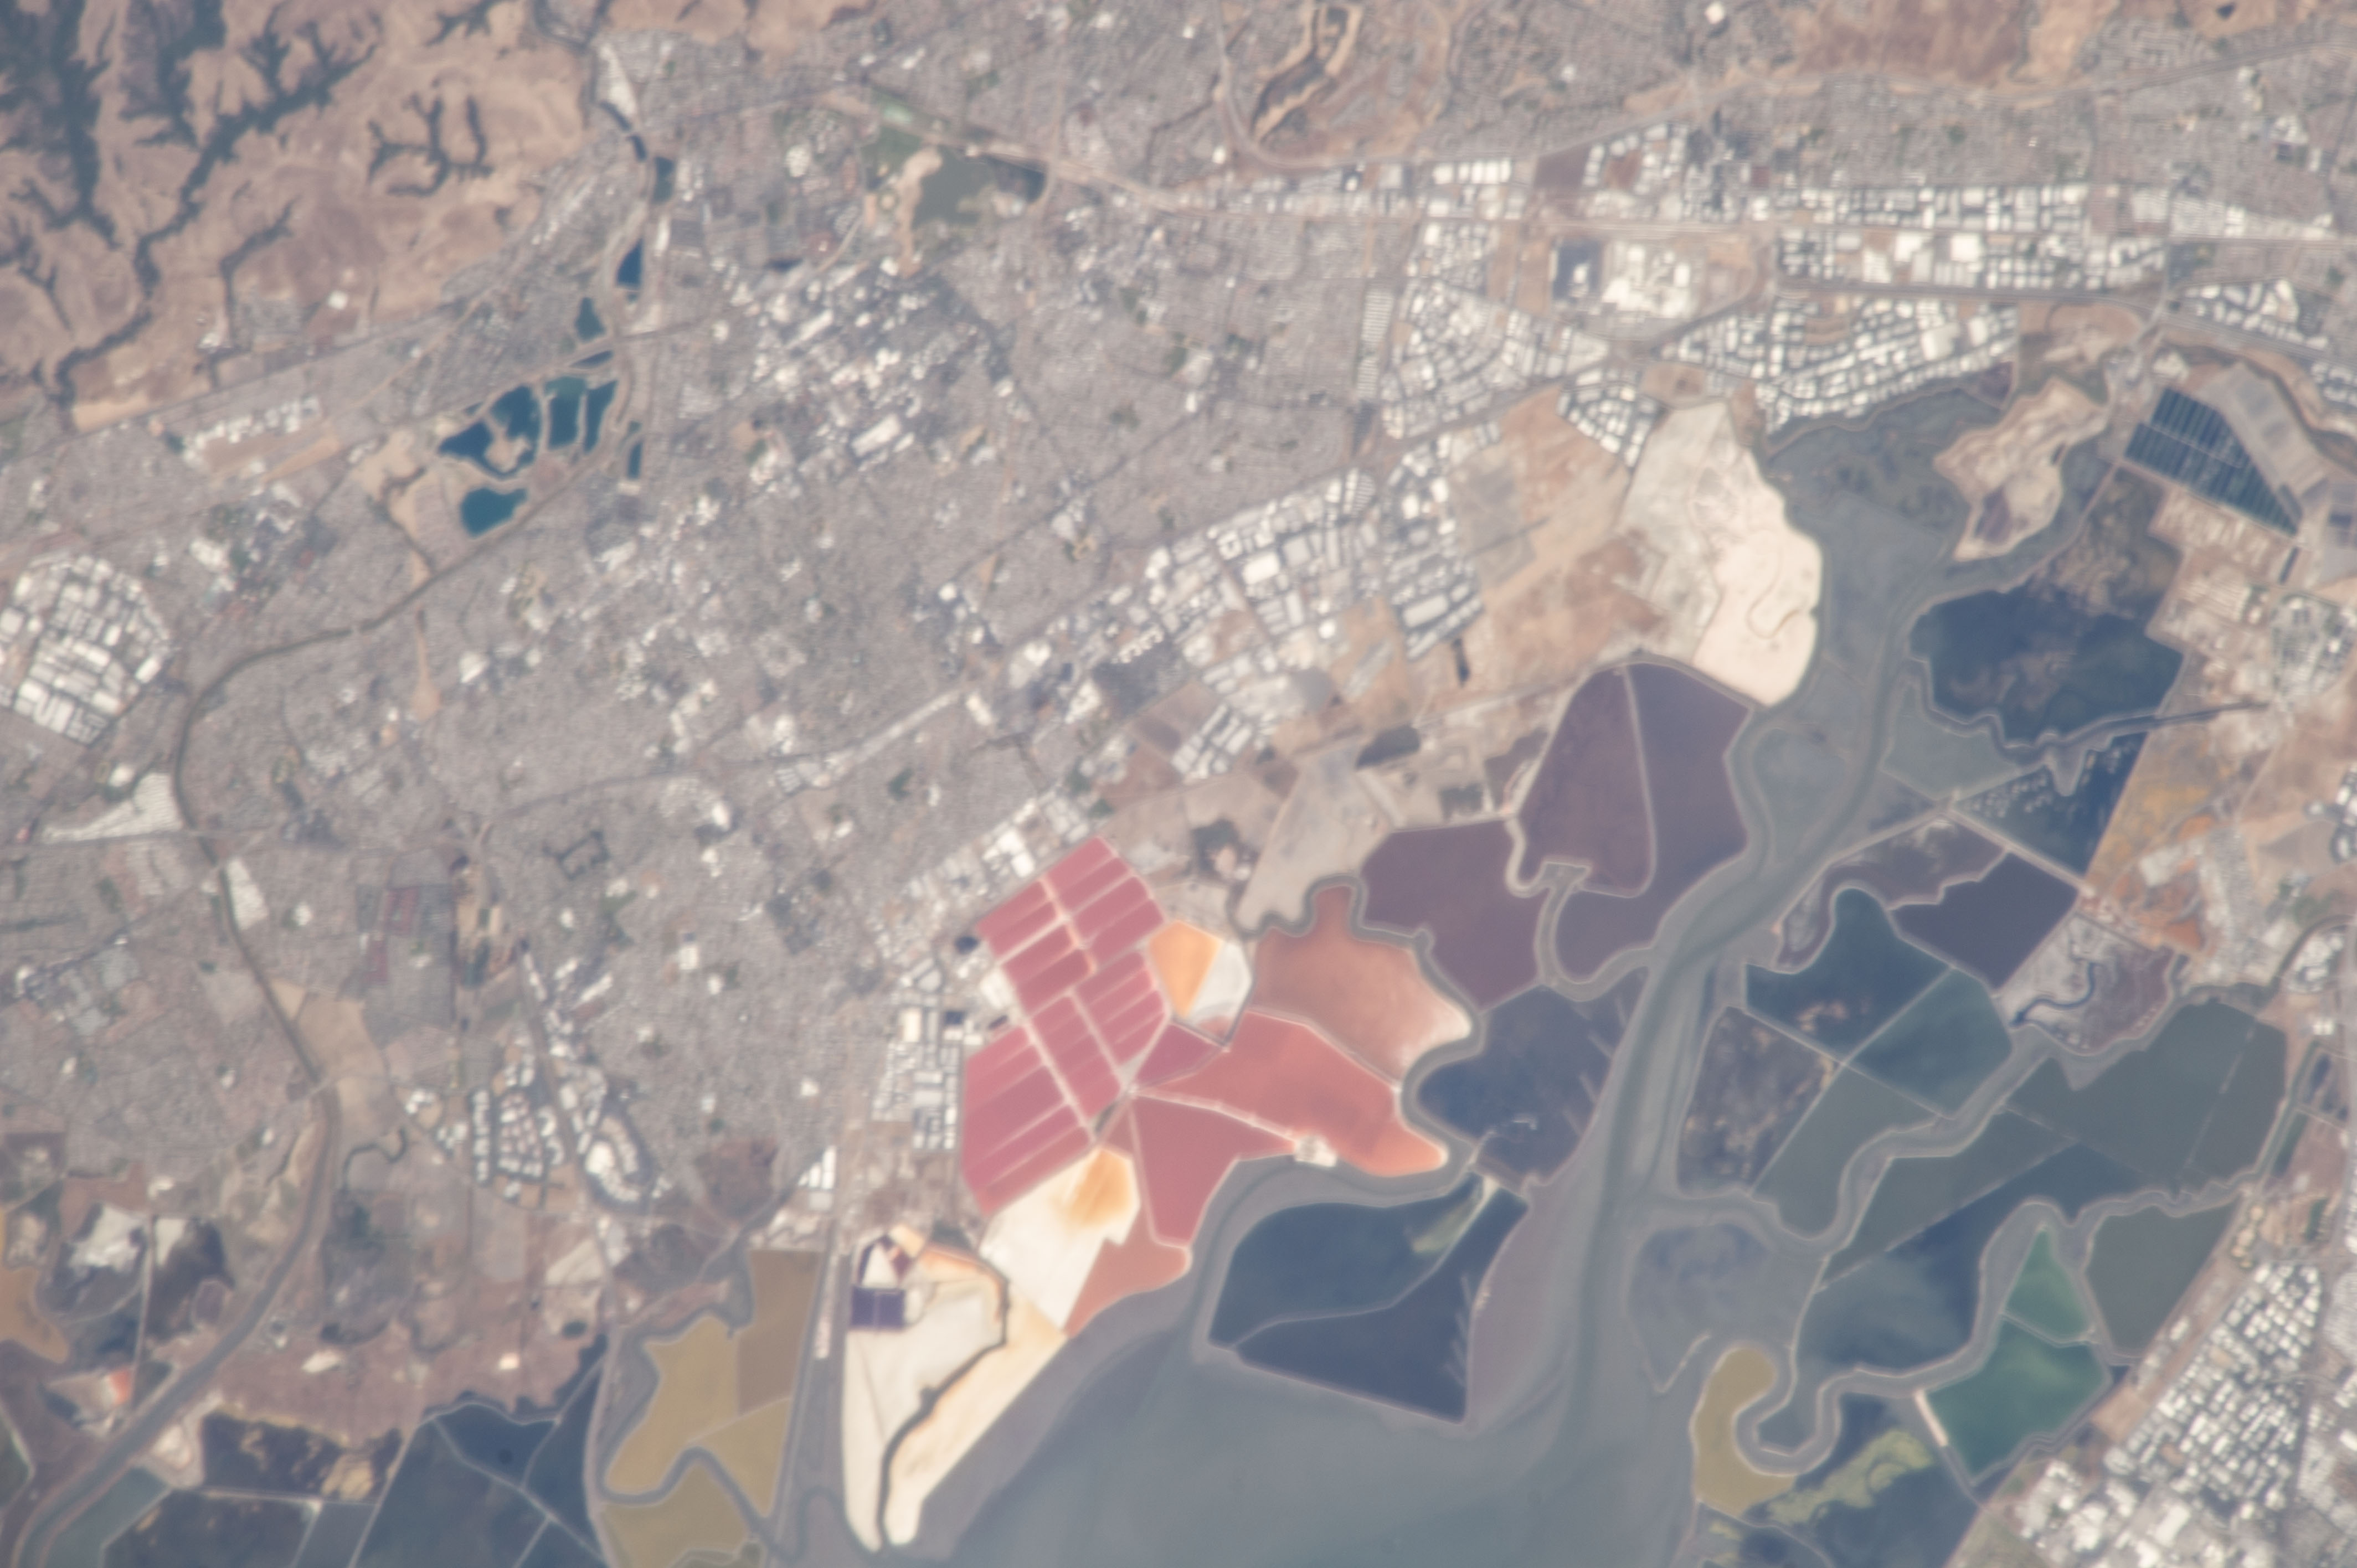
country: USA-CALIFORNIA
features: CY., NEWARK, FREMONT, CA, MOWRY SLOUGH, DON EDWARDS SAN FRANCISCO B. NAT'L WILDLIFE REFUGE,SAN FRANCISCO BAY, DON EWARDS SAN FRANCISCO BAY NWR, MOWRY SLOUGH, ALAMEDA CREEK, I-880, QUARRY LAKE REGIONAL RECREATIONAL AREA, MUD SLOUGH, COYOTE CREEK, ALVISO SLOUGH, GUADALUPE SLOUGH,USA-CALIFORNIA: RED ALGAE IN SALT PONDS IN SAN FRANCISCO B., NEWARK, FREMONT,CENTER POINT IS JUST EAST OF EVAPORATION PANS IN SAN FRANCISCO BAY JUST SOUTH OF NEWARK, CA,FREMONT, NEWARK, SAN FRANCISCO BAY, CALIFORNIA, USA,EVAPORATION SALT PONDS, SAN FRANCISCO B., CALIFORNIA, COYOTE CREEK, MUD SLOUGH, DON EDWARDS SAN FRANCISCO BAY NATIONAL PRK., NEWARK CY., FREEMONT CY., GUADALUPE SLOUGH,SAN FRANCISCO BAY, NEWARK, FREMONT, ALVISO, MILPITAS,FREEMONT CA, NEWARK CA, DON EDWARDS SAN FRANCISCO BAY NATIONAL WILDLIFE REFUGE, COYOTE CREEK,NEWARK CA, SALT PONDS
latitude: 37.5
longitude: -122.0
